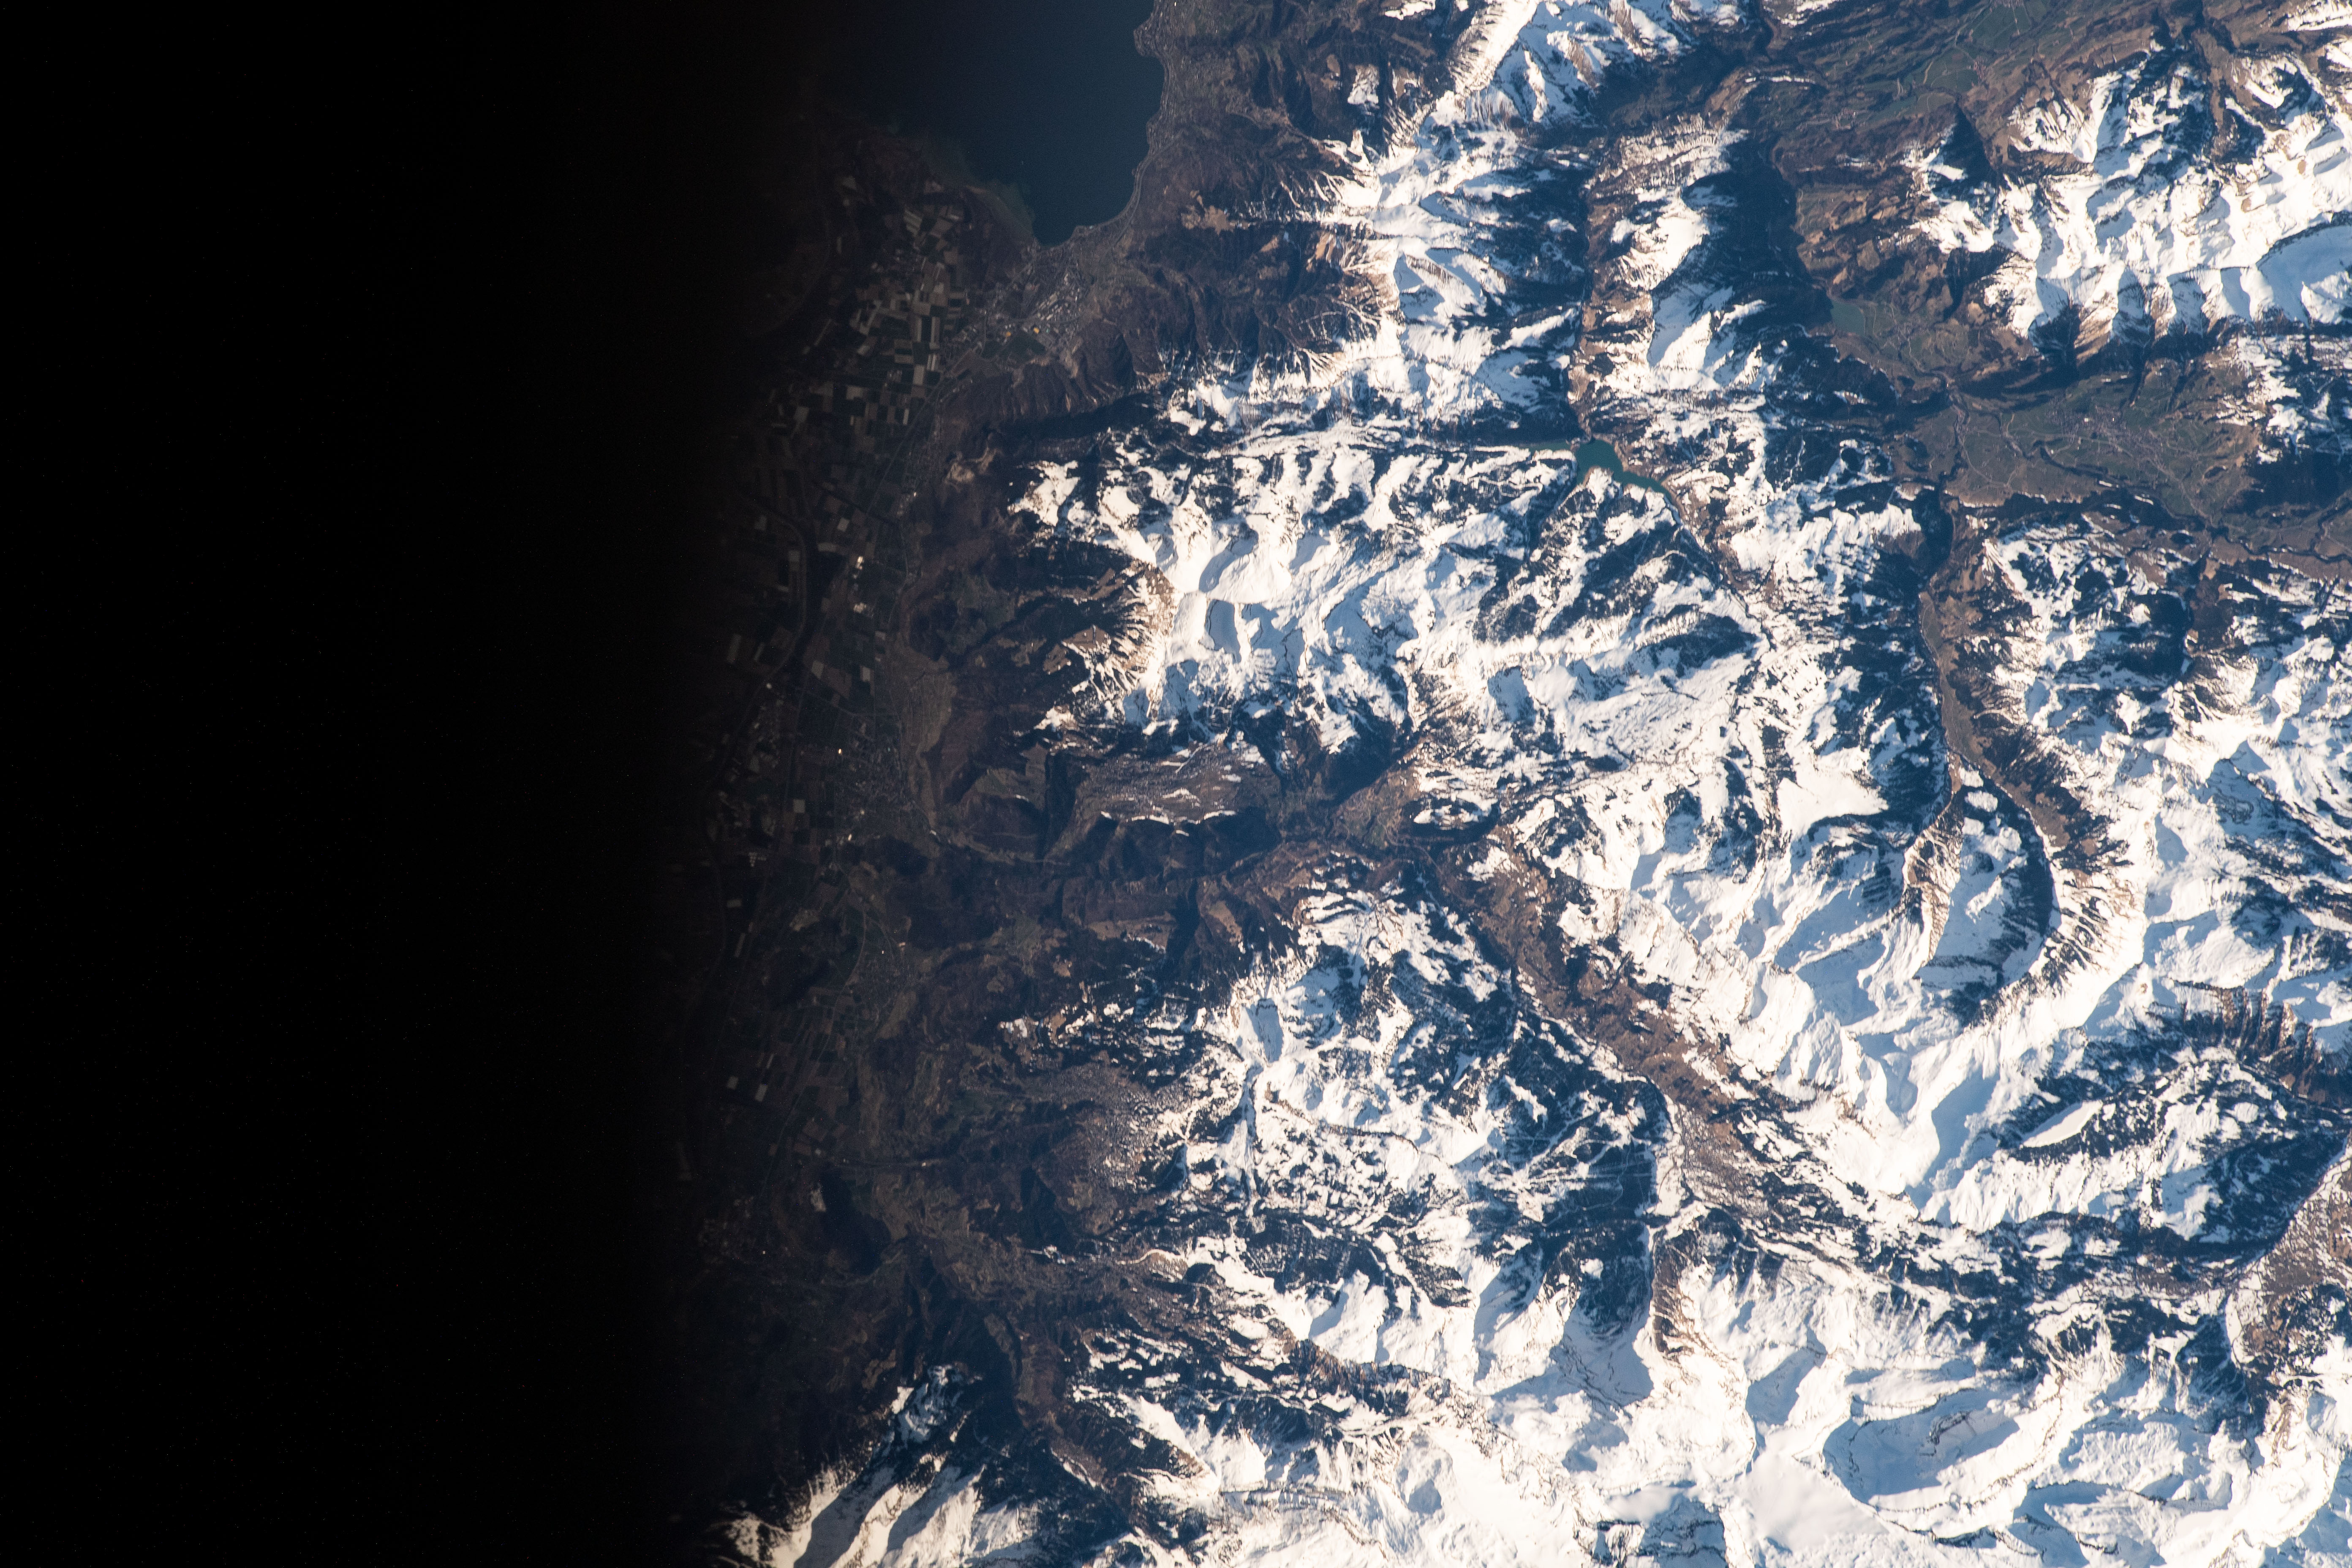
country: SWITZERLAND
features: DENT DE LYS PEAK, GUMMFLUH PEAK, TORU D'AI PEAK, LA PARA PEAK, LES DIABLERETS PEAK
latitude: 46.4
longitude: 7.2
